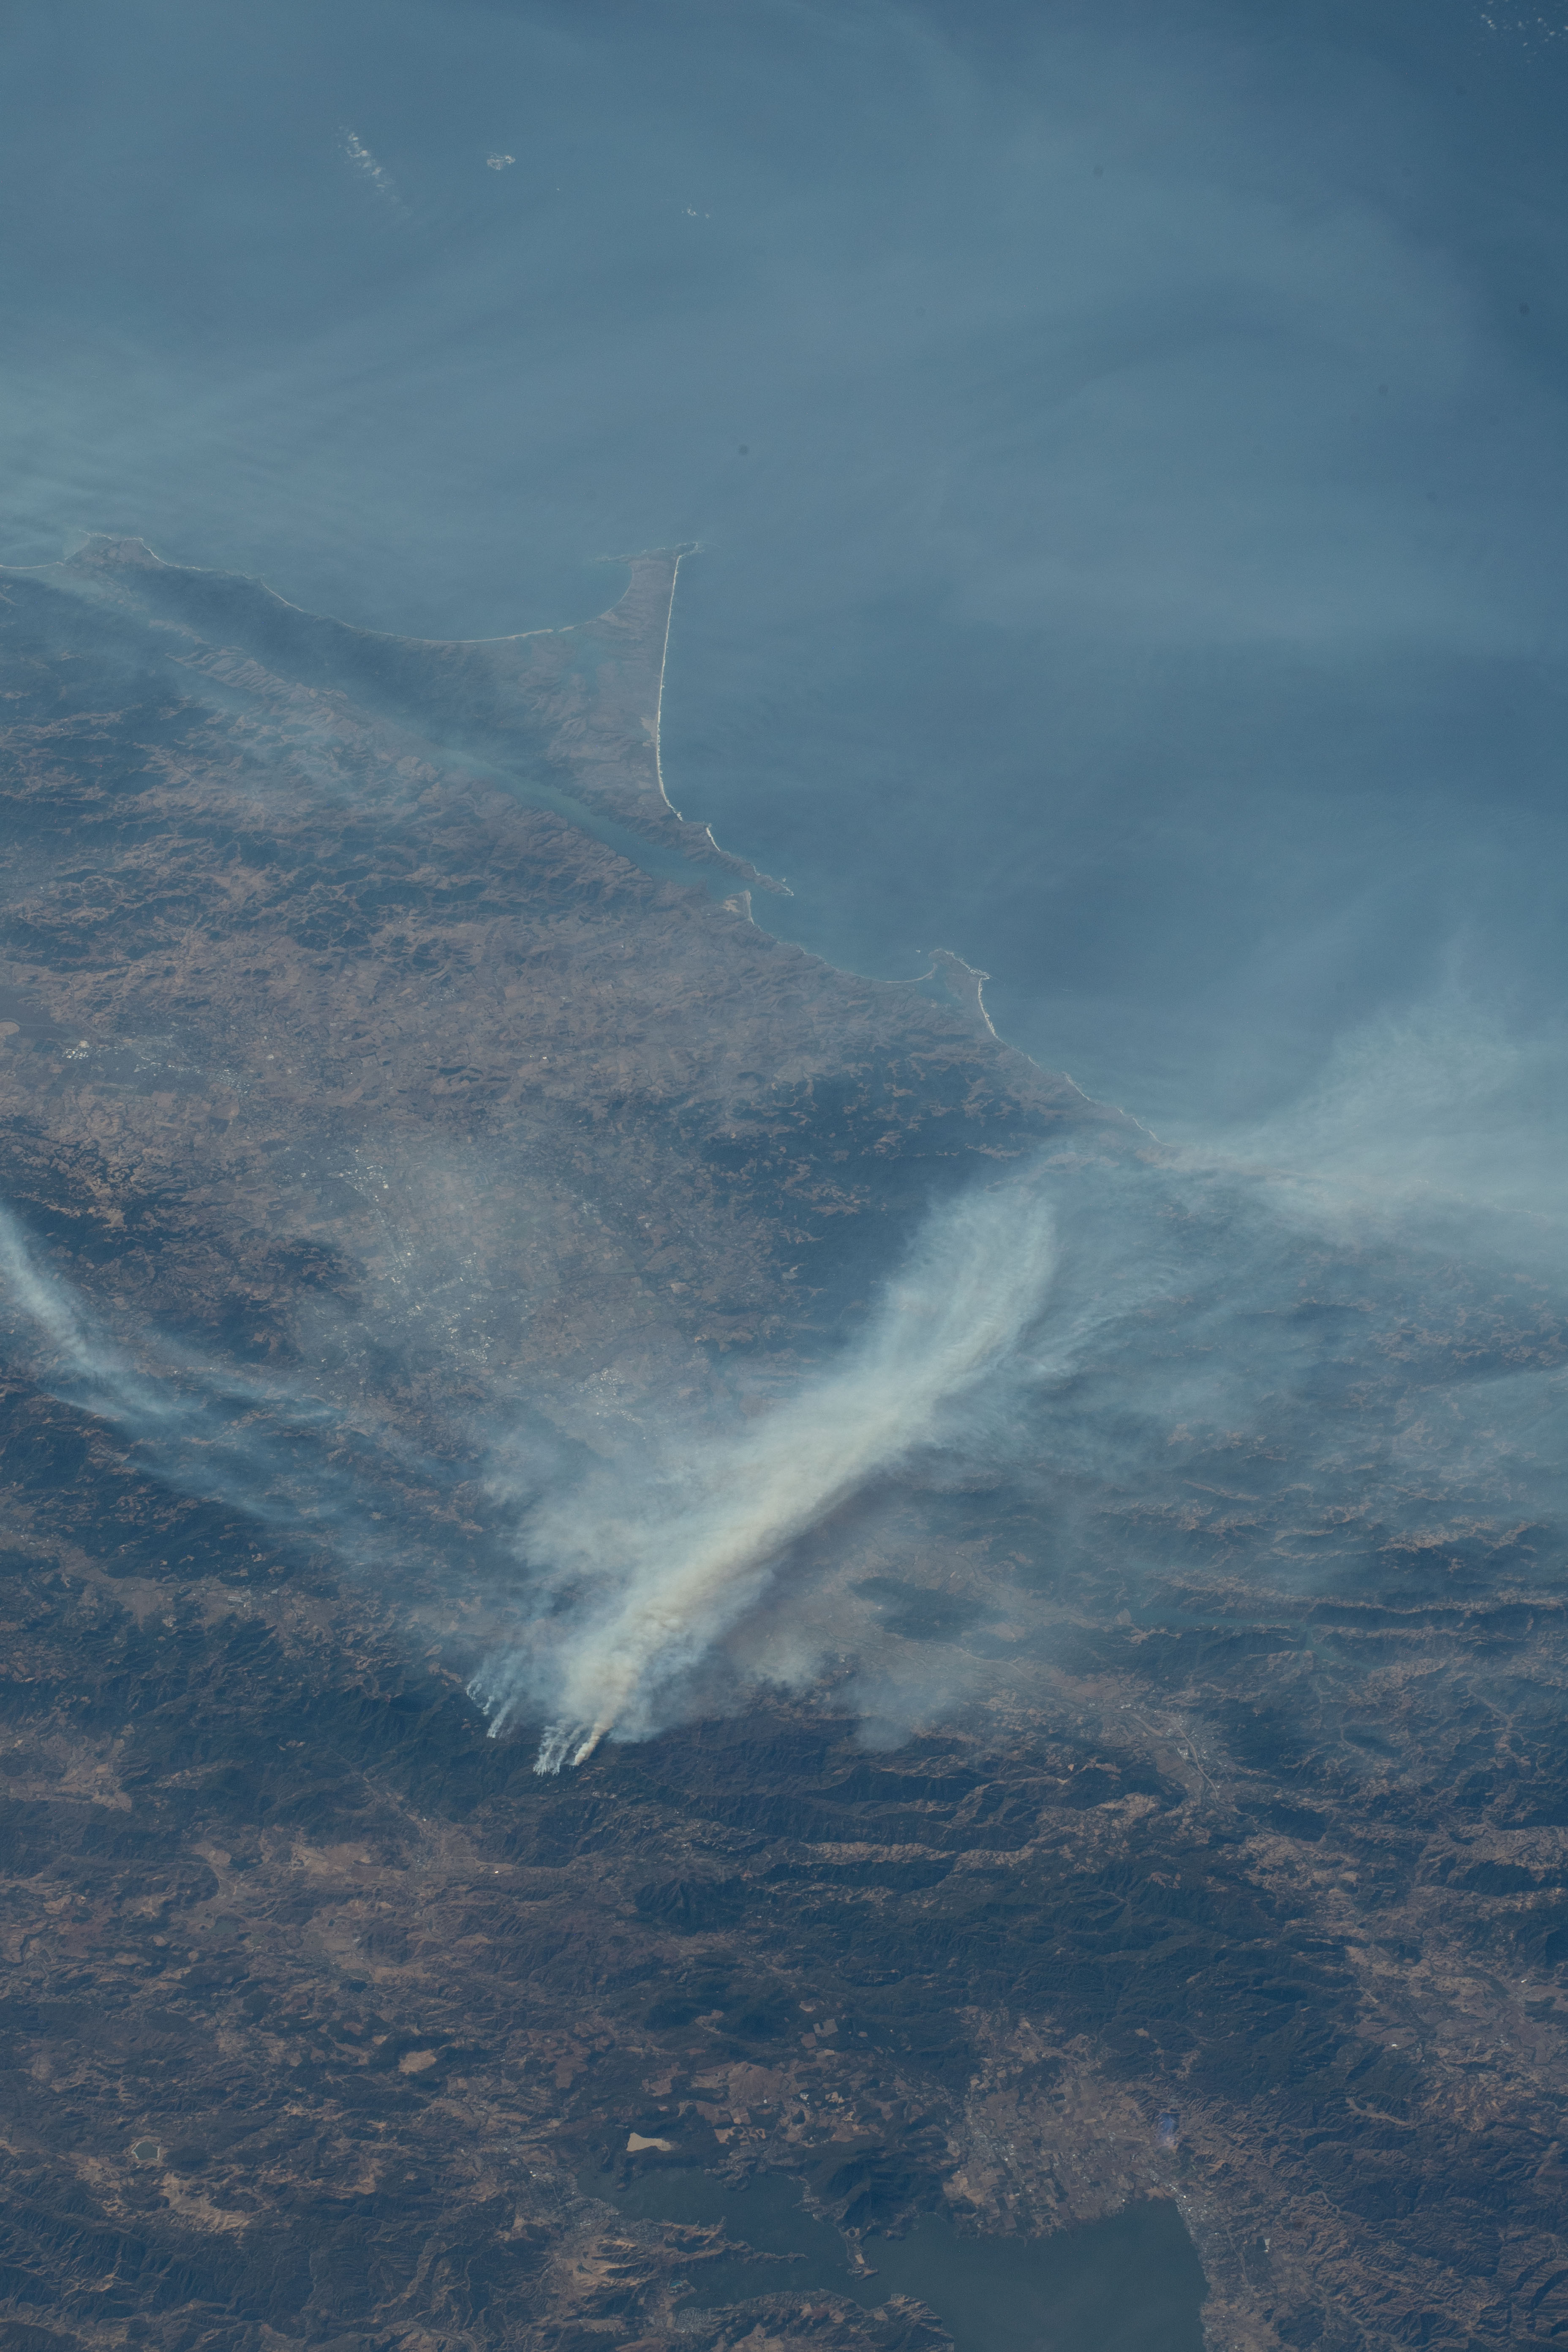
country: USA-CALIFORNIA
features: CLEAR LAKE, CHIMNEY ROCK
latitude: 38.3
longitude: -123.0
